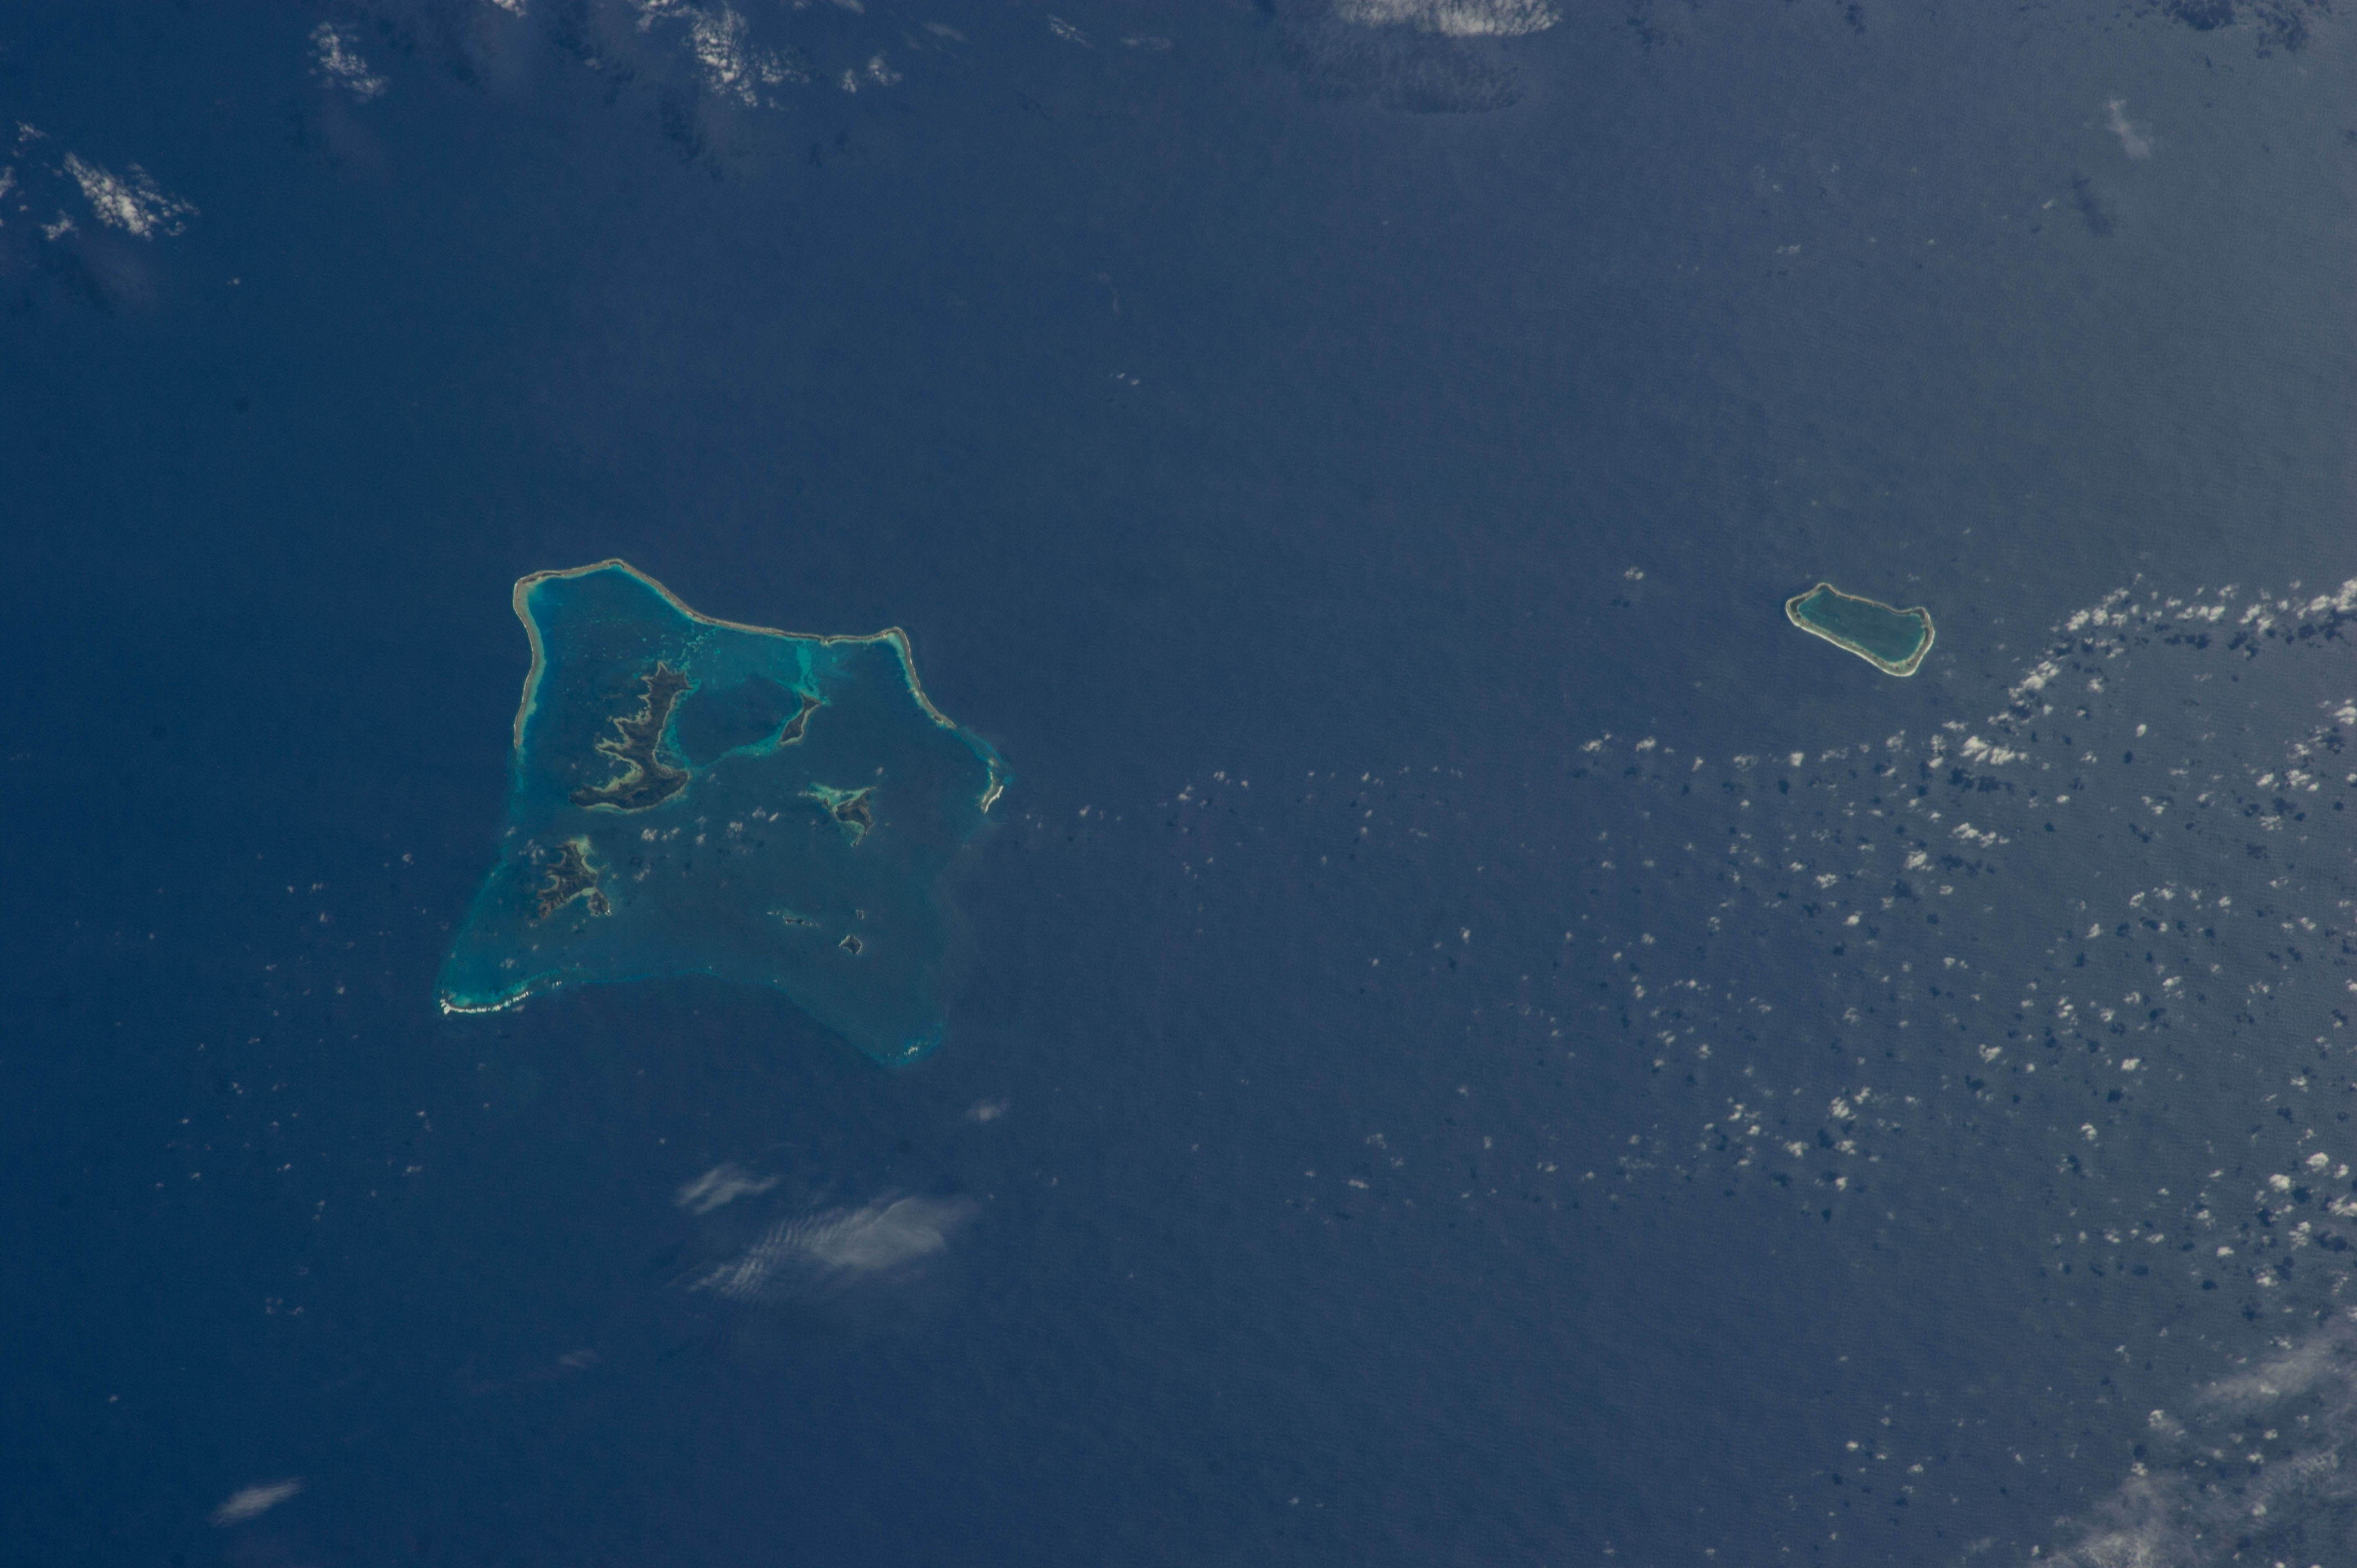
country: TUAMOTU_ARCHIPELAGO
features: GAMBIER ISLANDS, TARAVAI ISLAND, RIKITEA CITY, MANGAREVA CITY, AUKENA CITY
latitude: -23.2
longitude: -134.8
